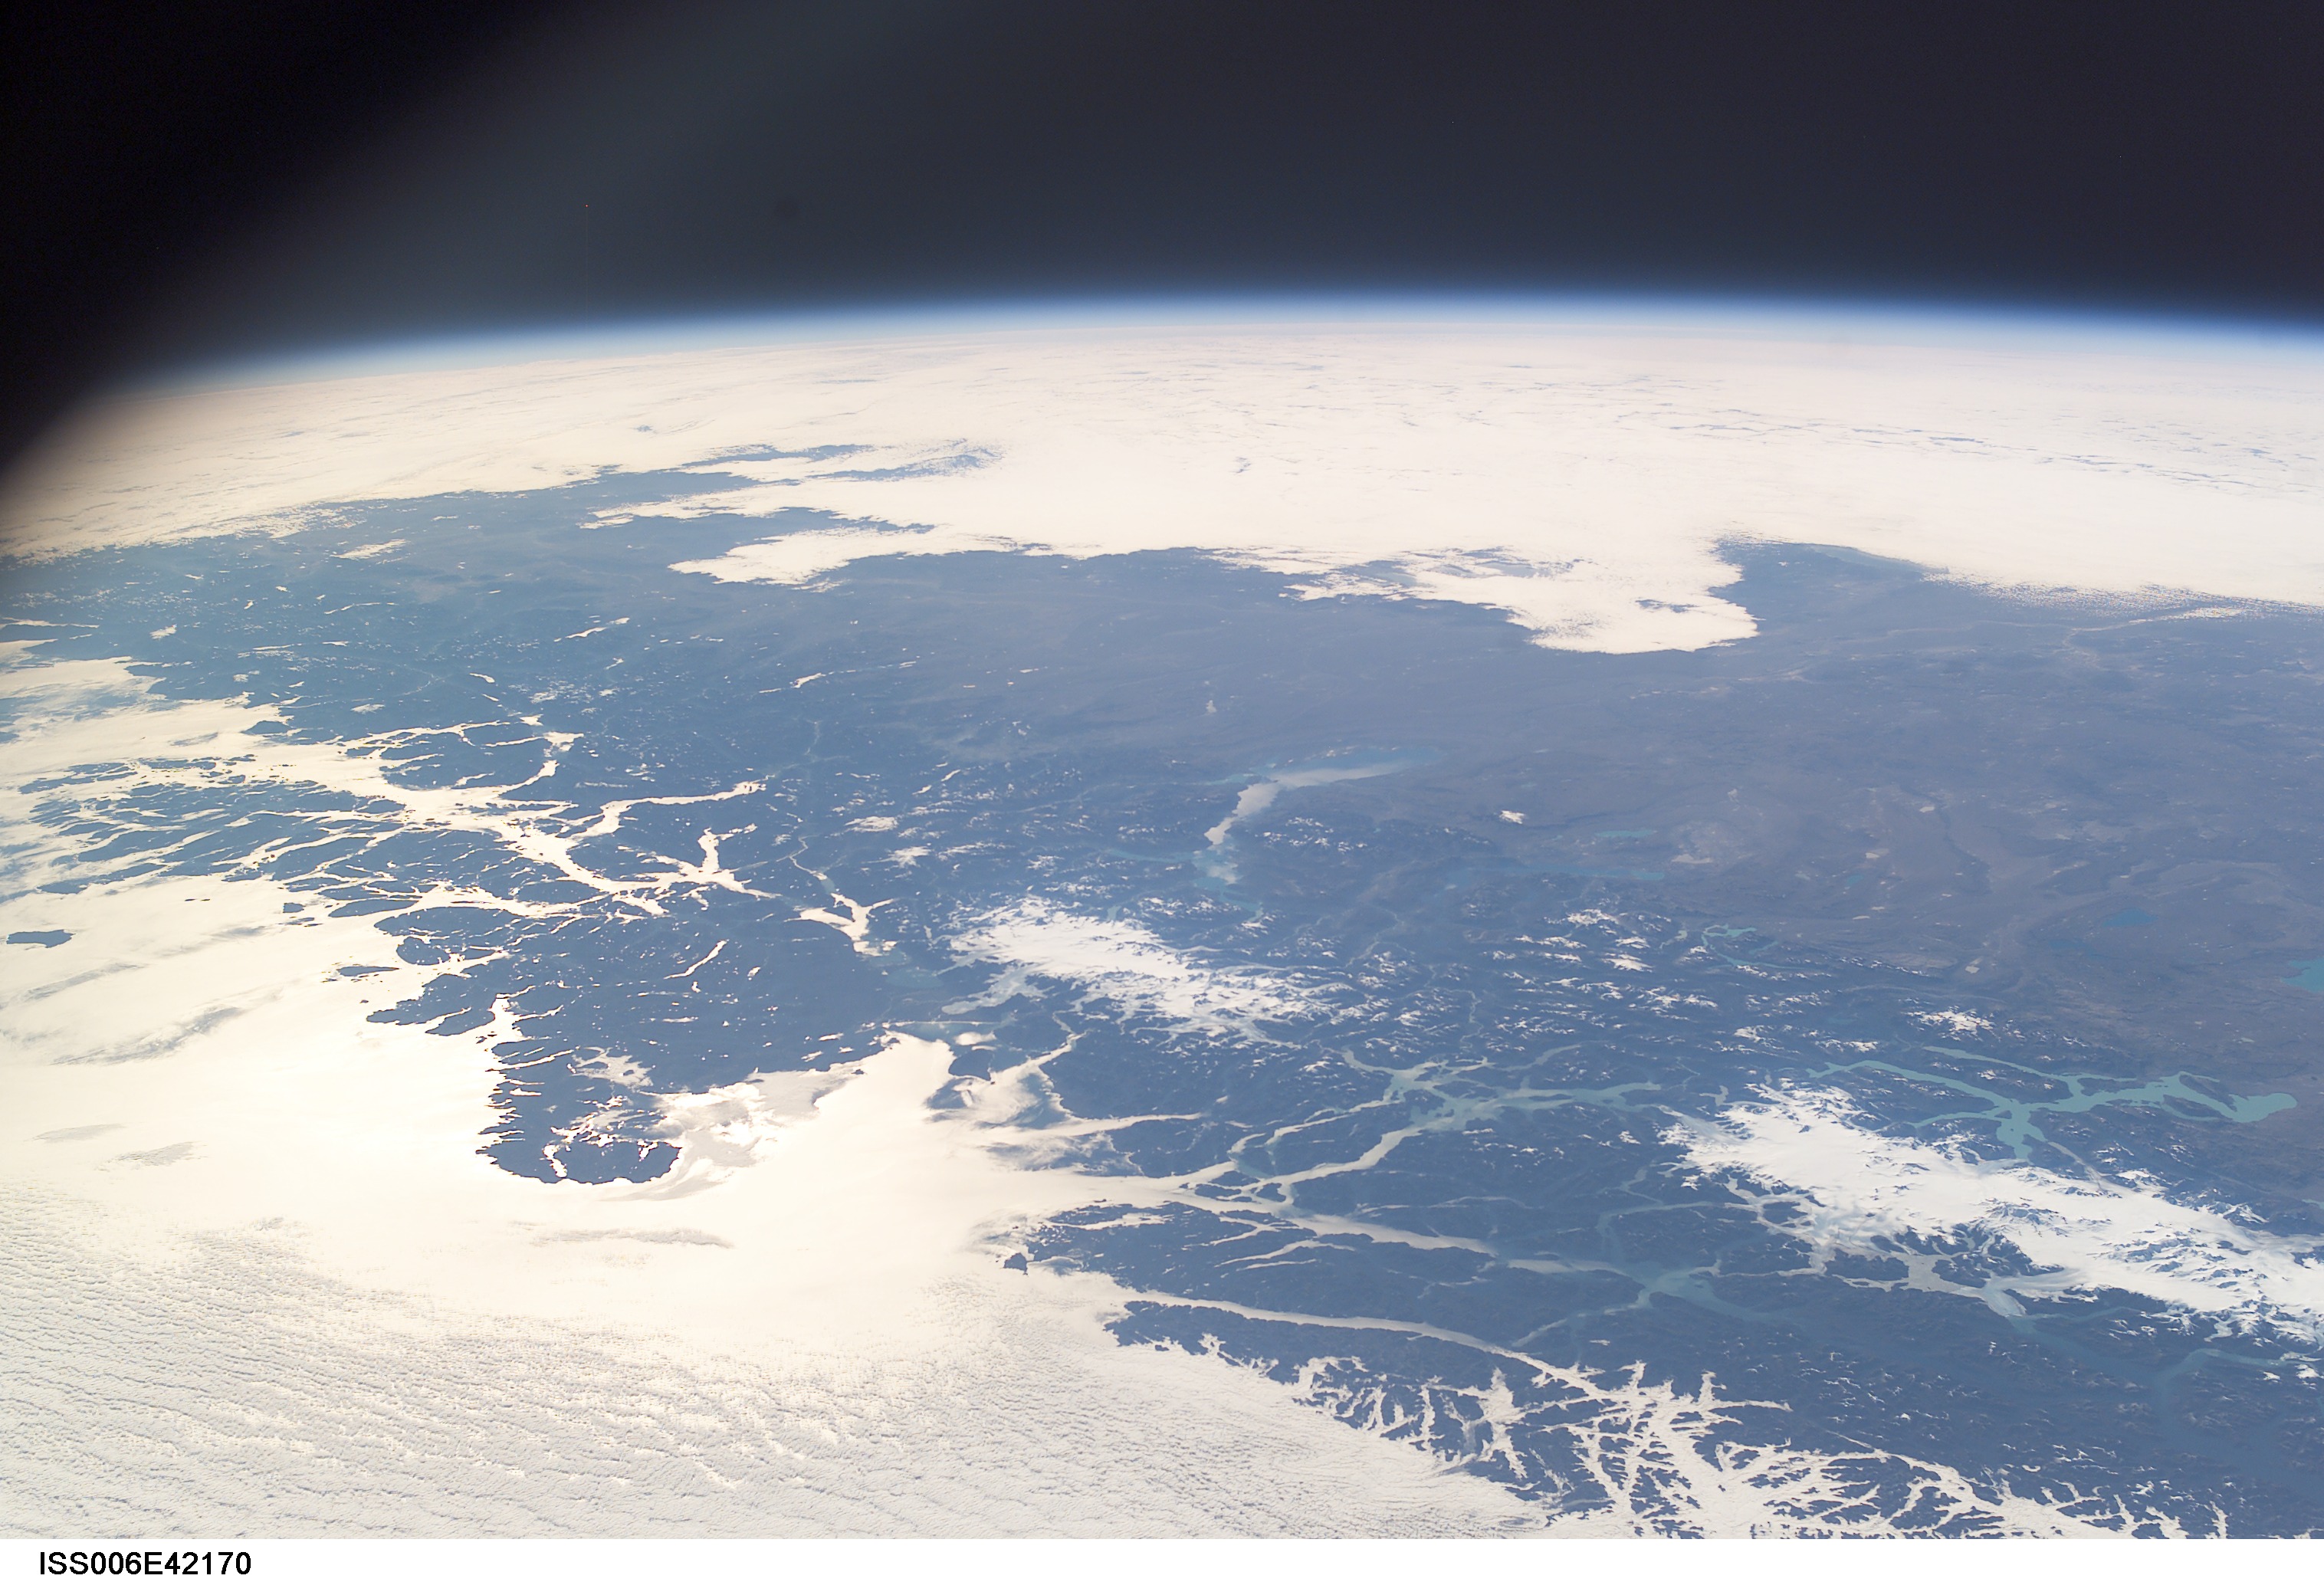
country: ARGENTINA
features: PAN-SUNGLINT, ANDES MTS.
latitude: -46.5
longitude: -71.5
